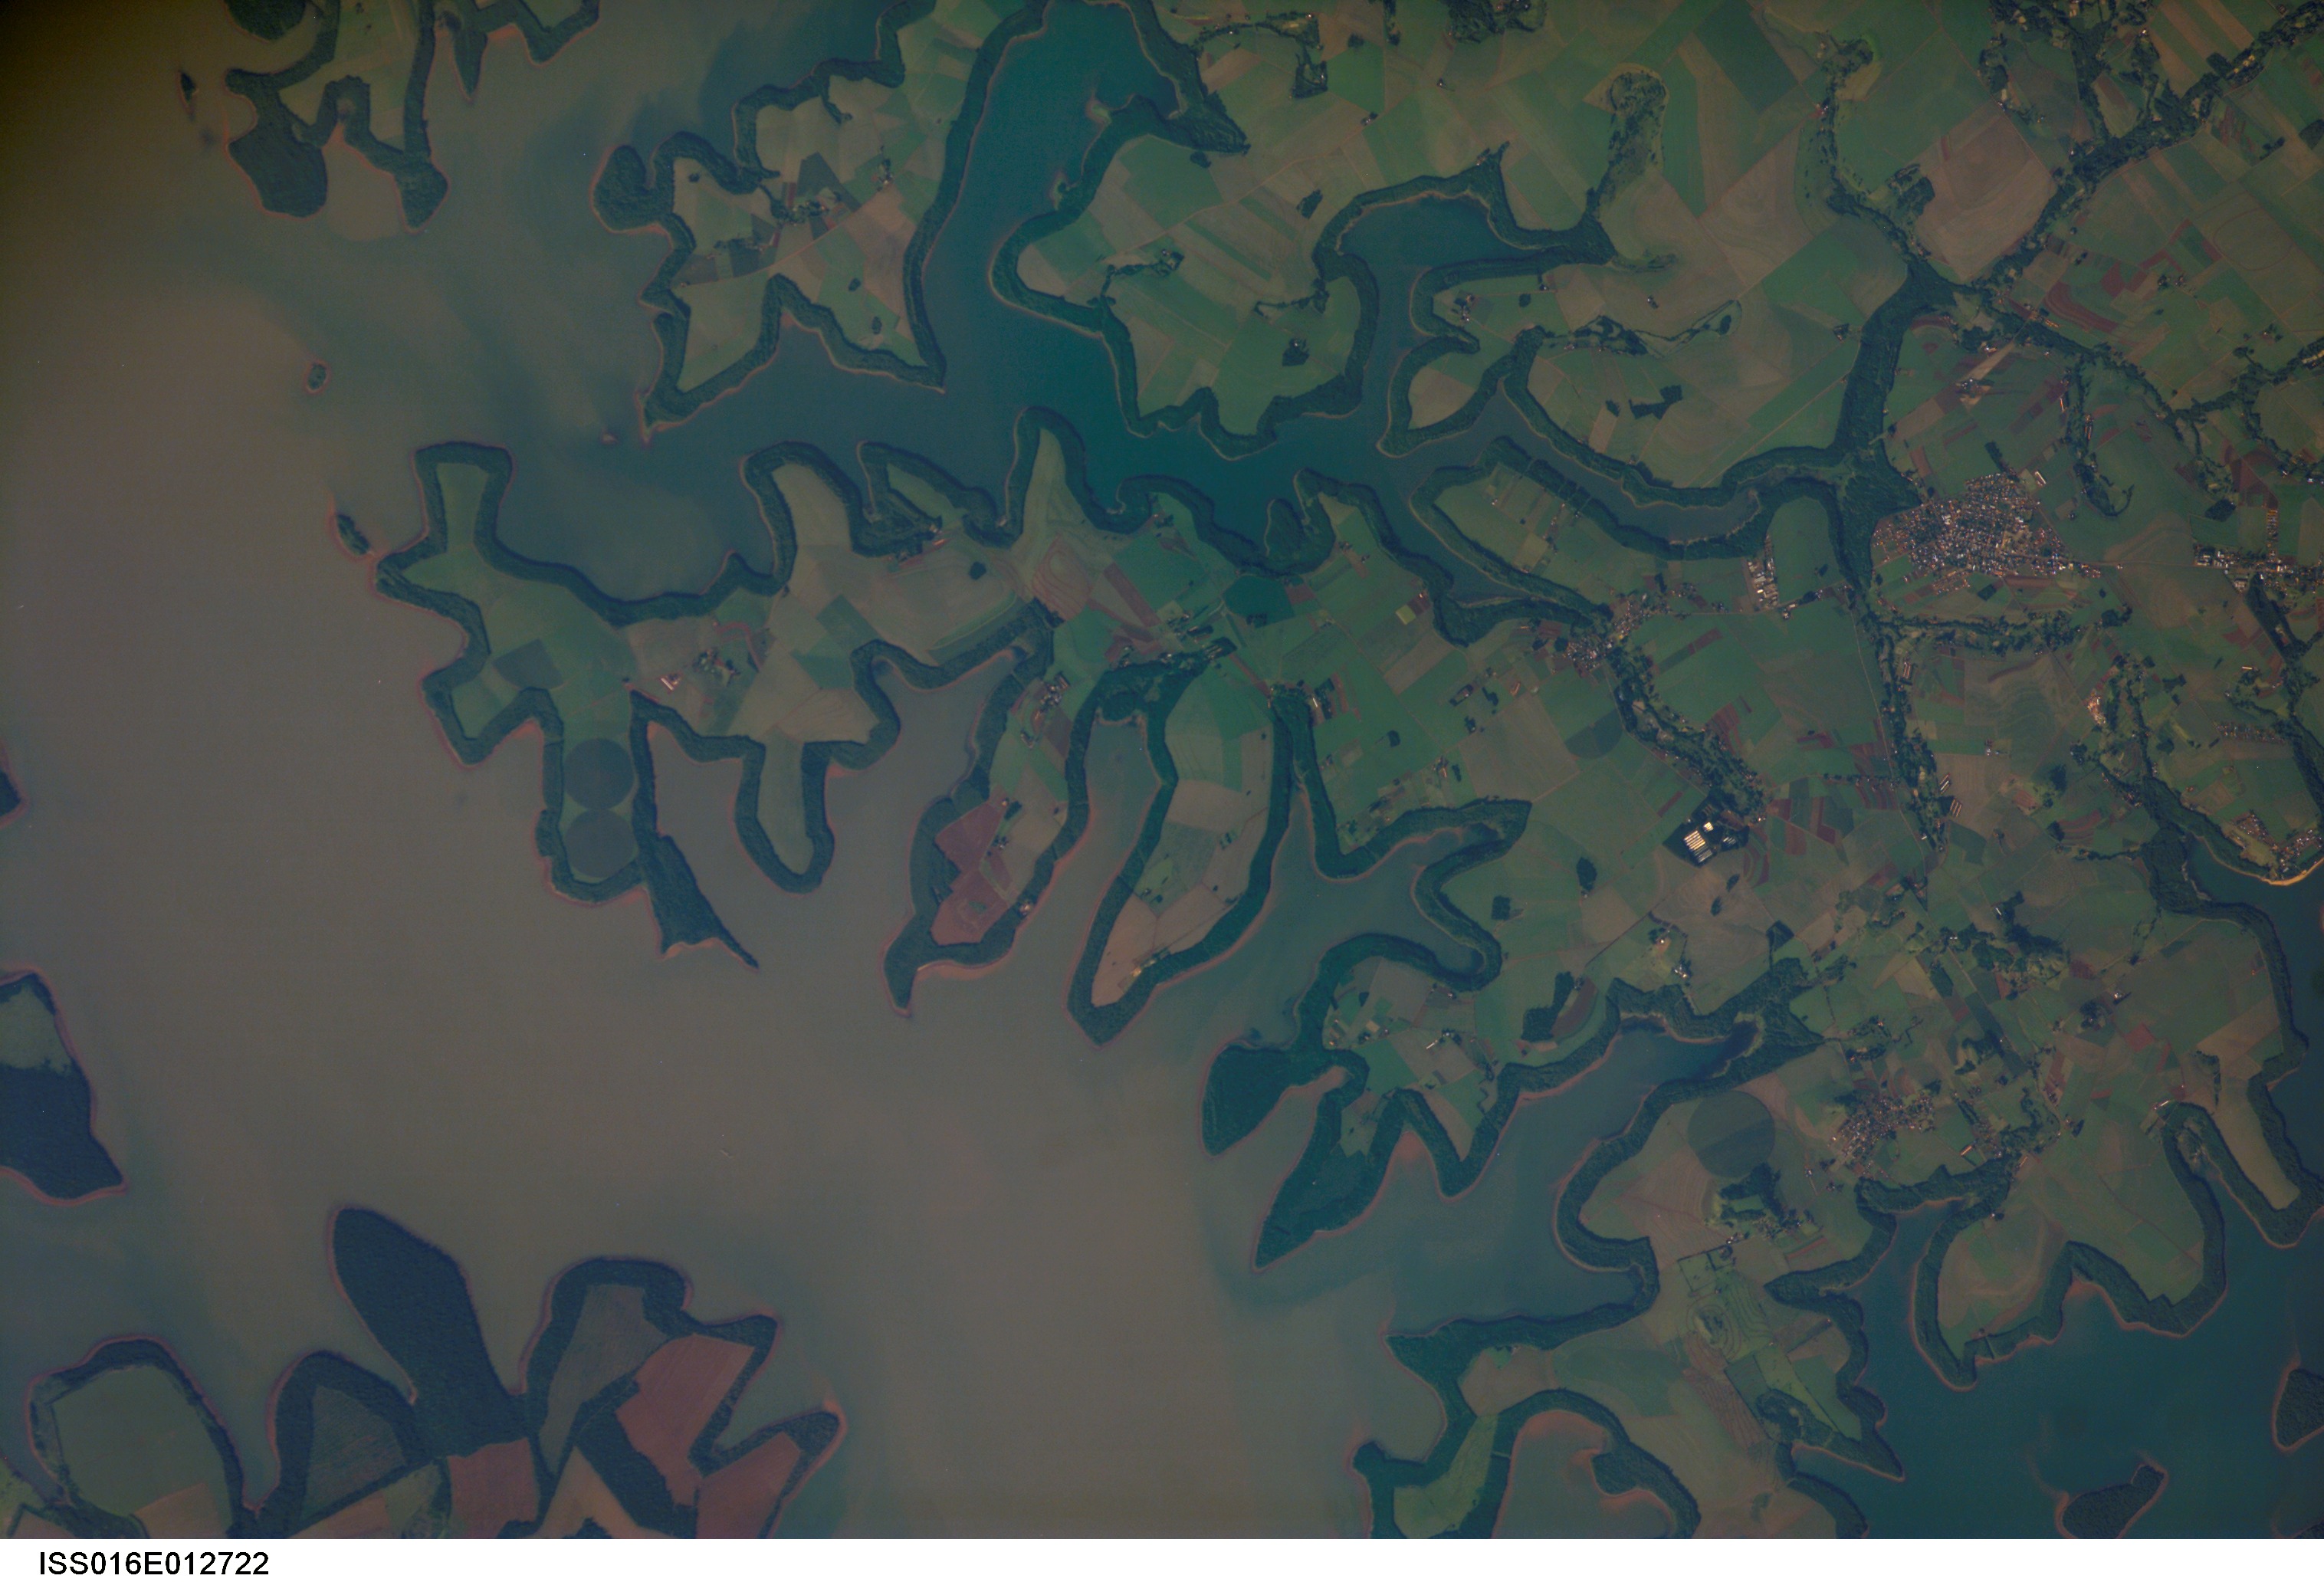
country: BRAZIL
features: ITAIPU RES., ITAIPULANDIA, AGR.
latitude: -25.1
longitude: -54.4
